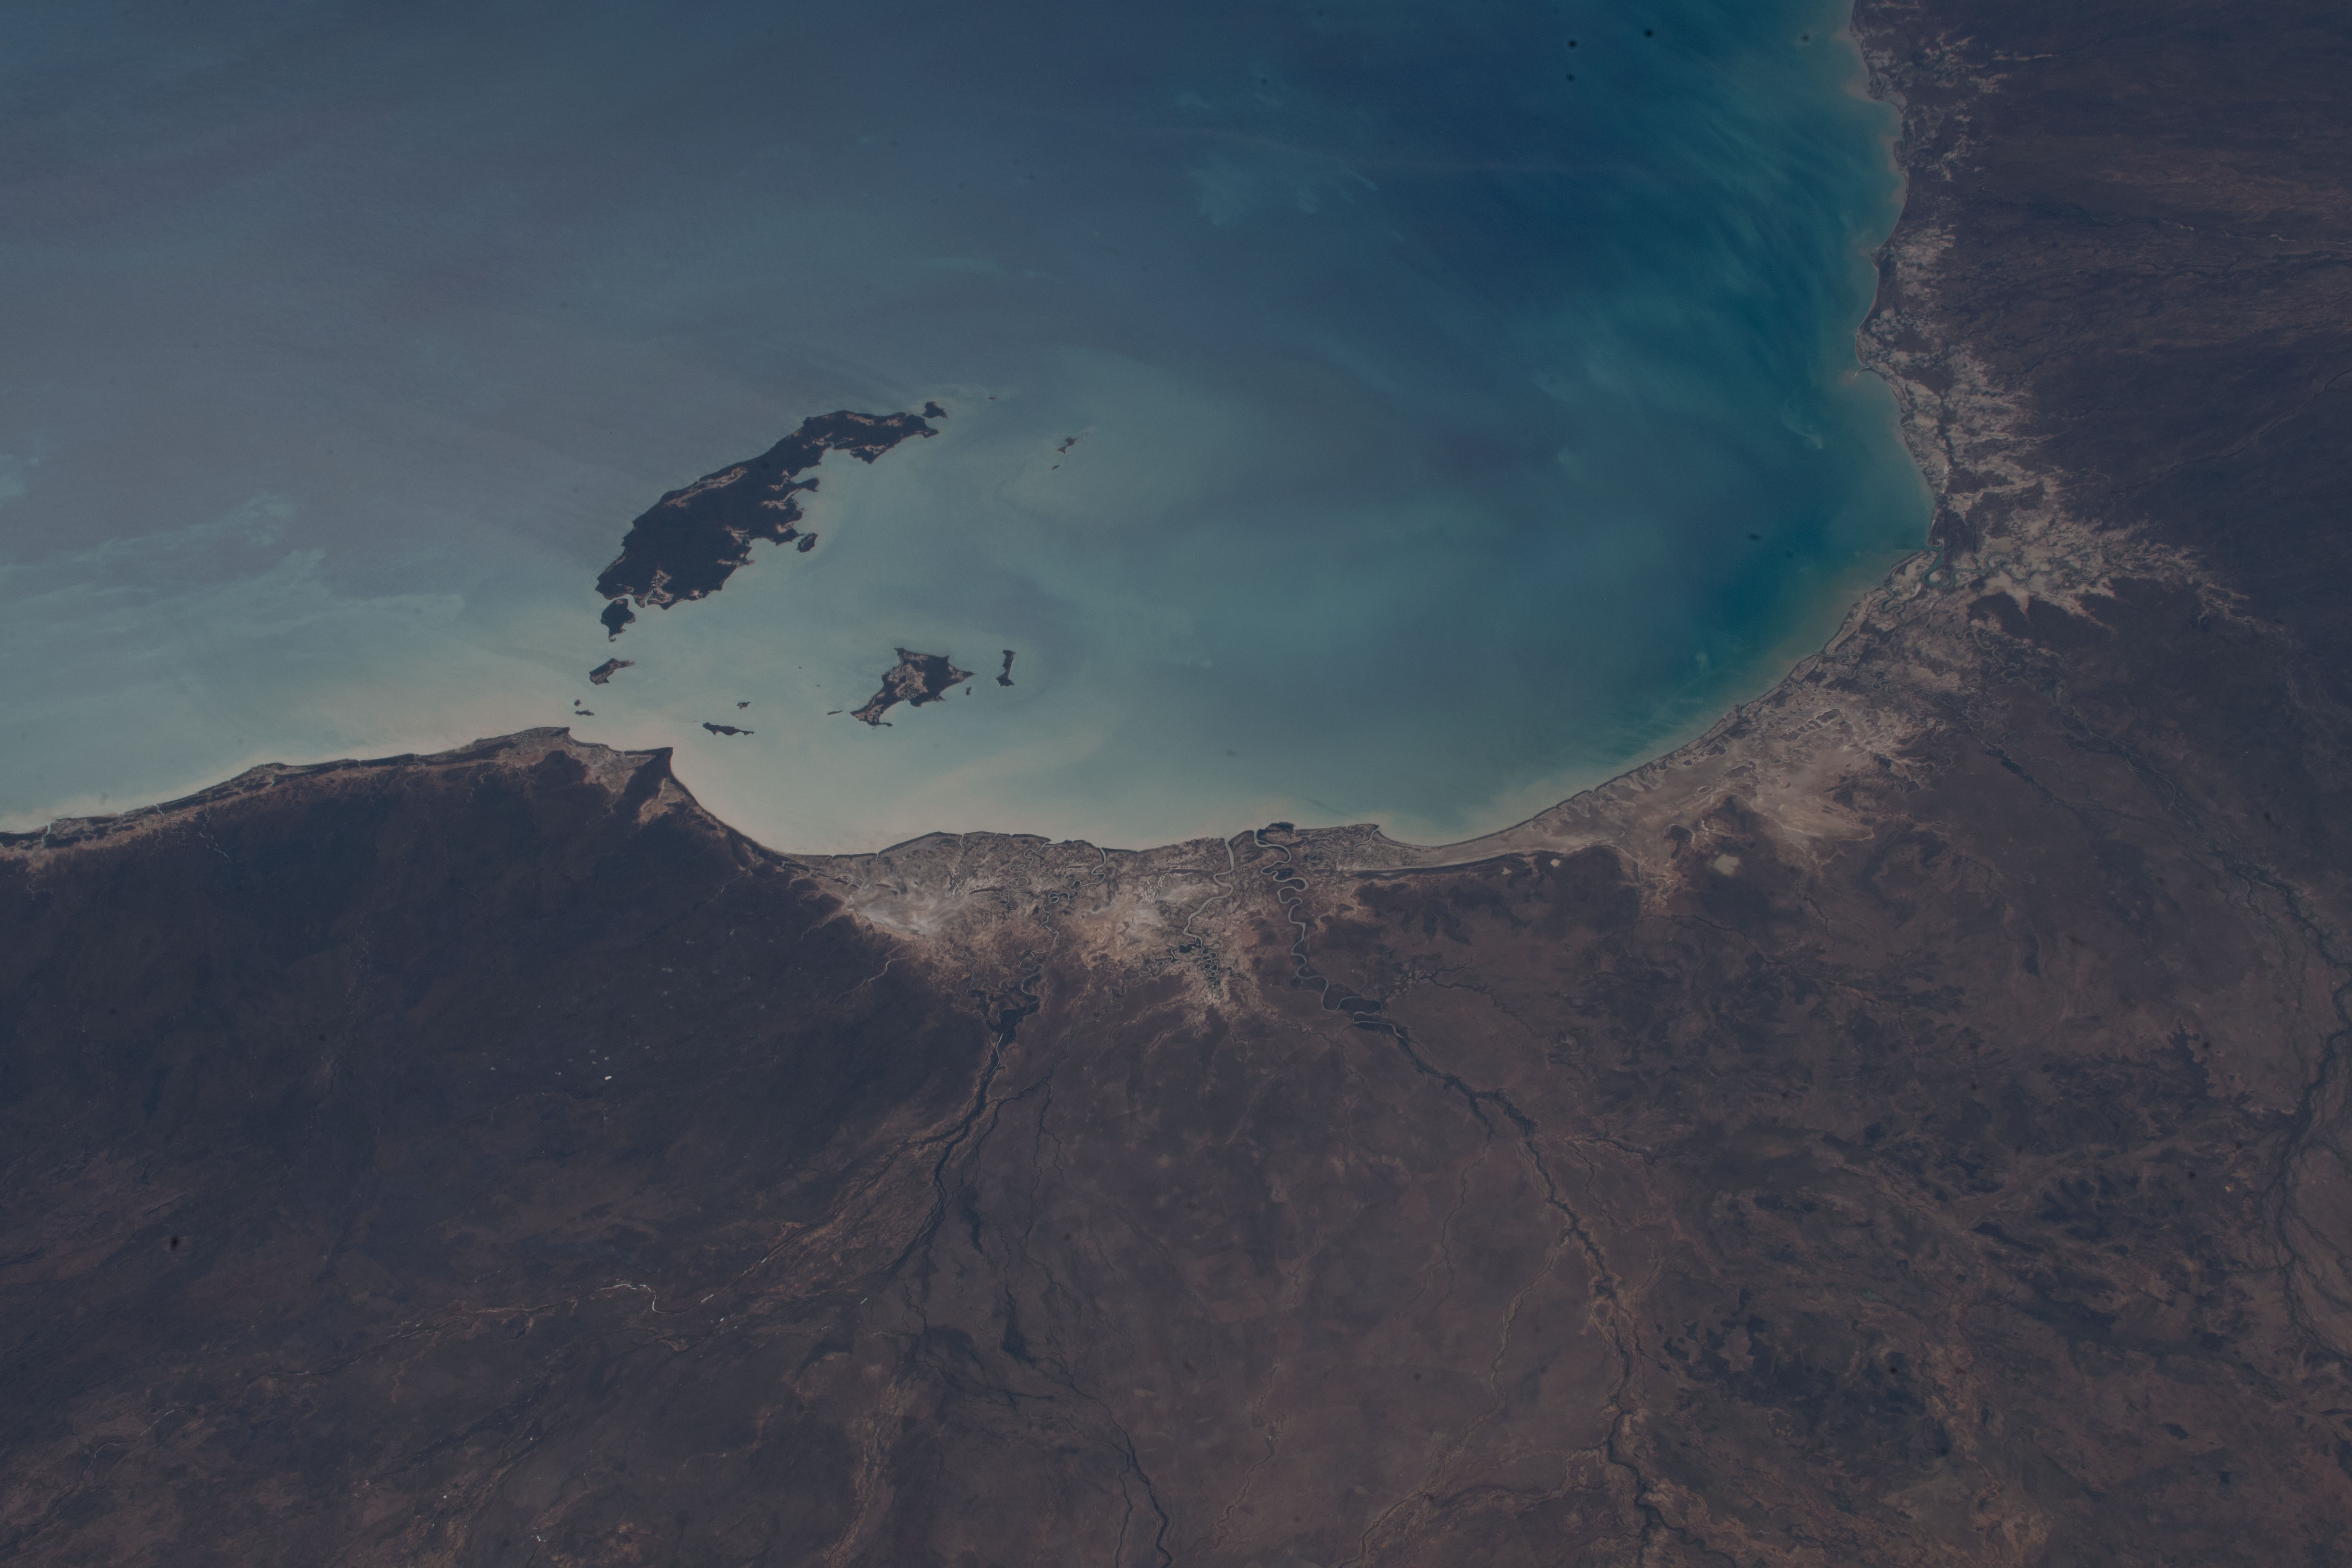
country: AUSTRALIA-Q
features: GULF OF CARPENTARIA, MORNINGTON ISLAND, DENHAM ISLAND, FORSYTH ISLAND, BENTINCK ISLAND, LEICHHARDT RIVER.
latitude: -17.6
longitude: 139.9
